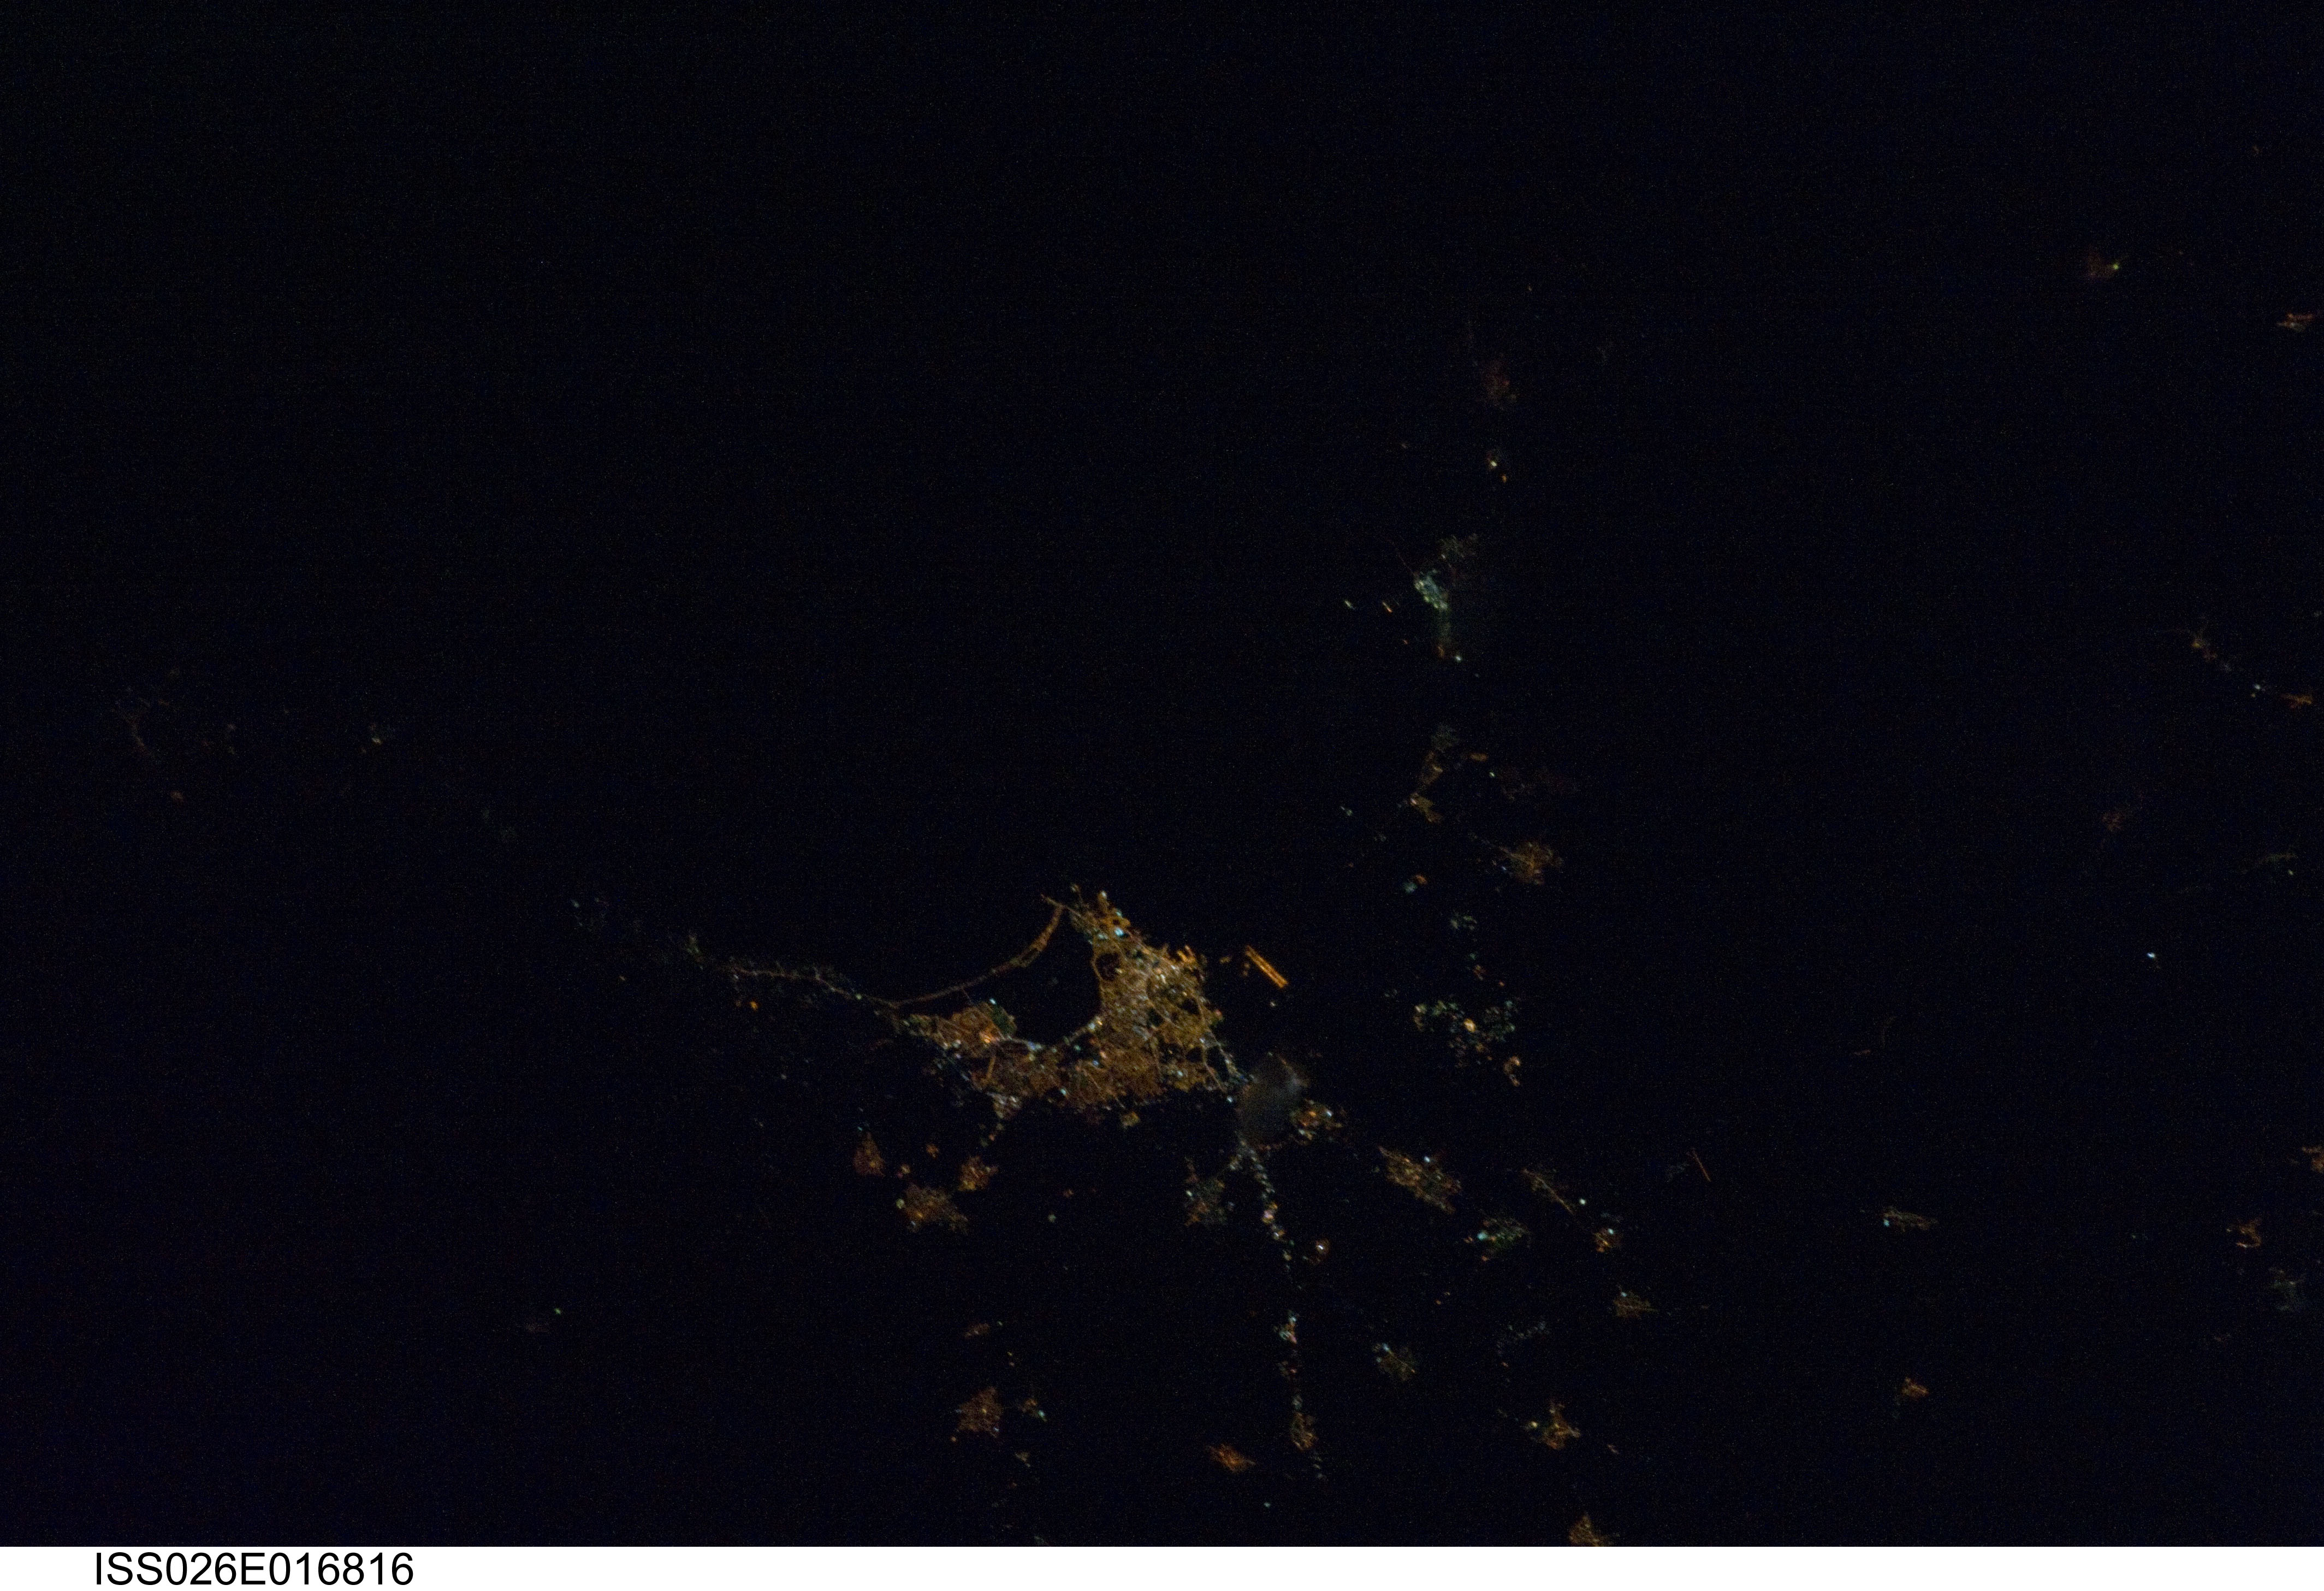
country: SARDINIA
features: CAGLIARI AREA AT NIGHT
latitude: 39.1
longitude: 9.1
